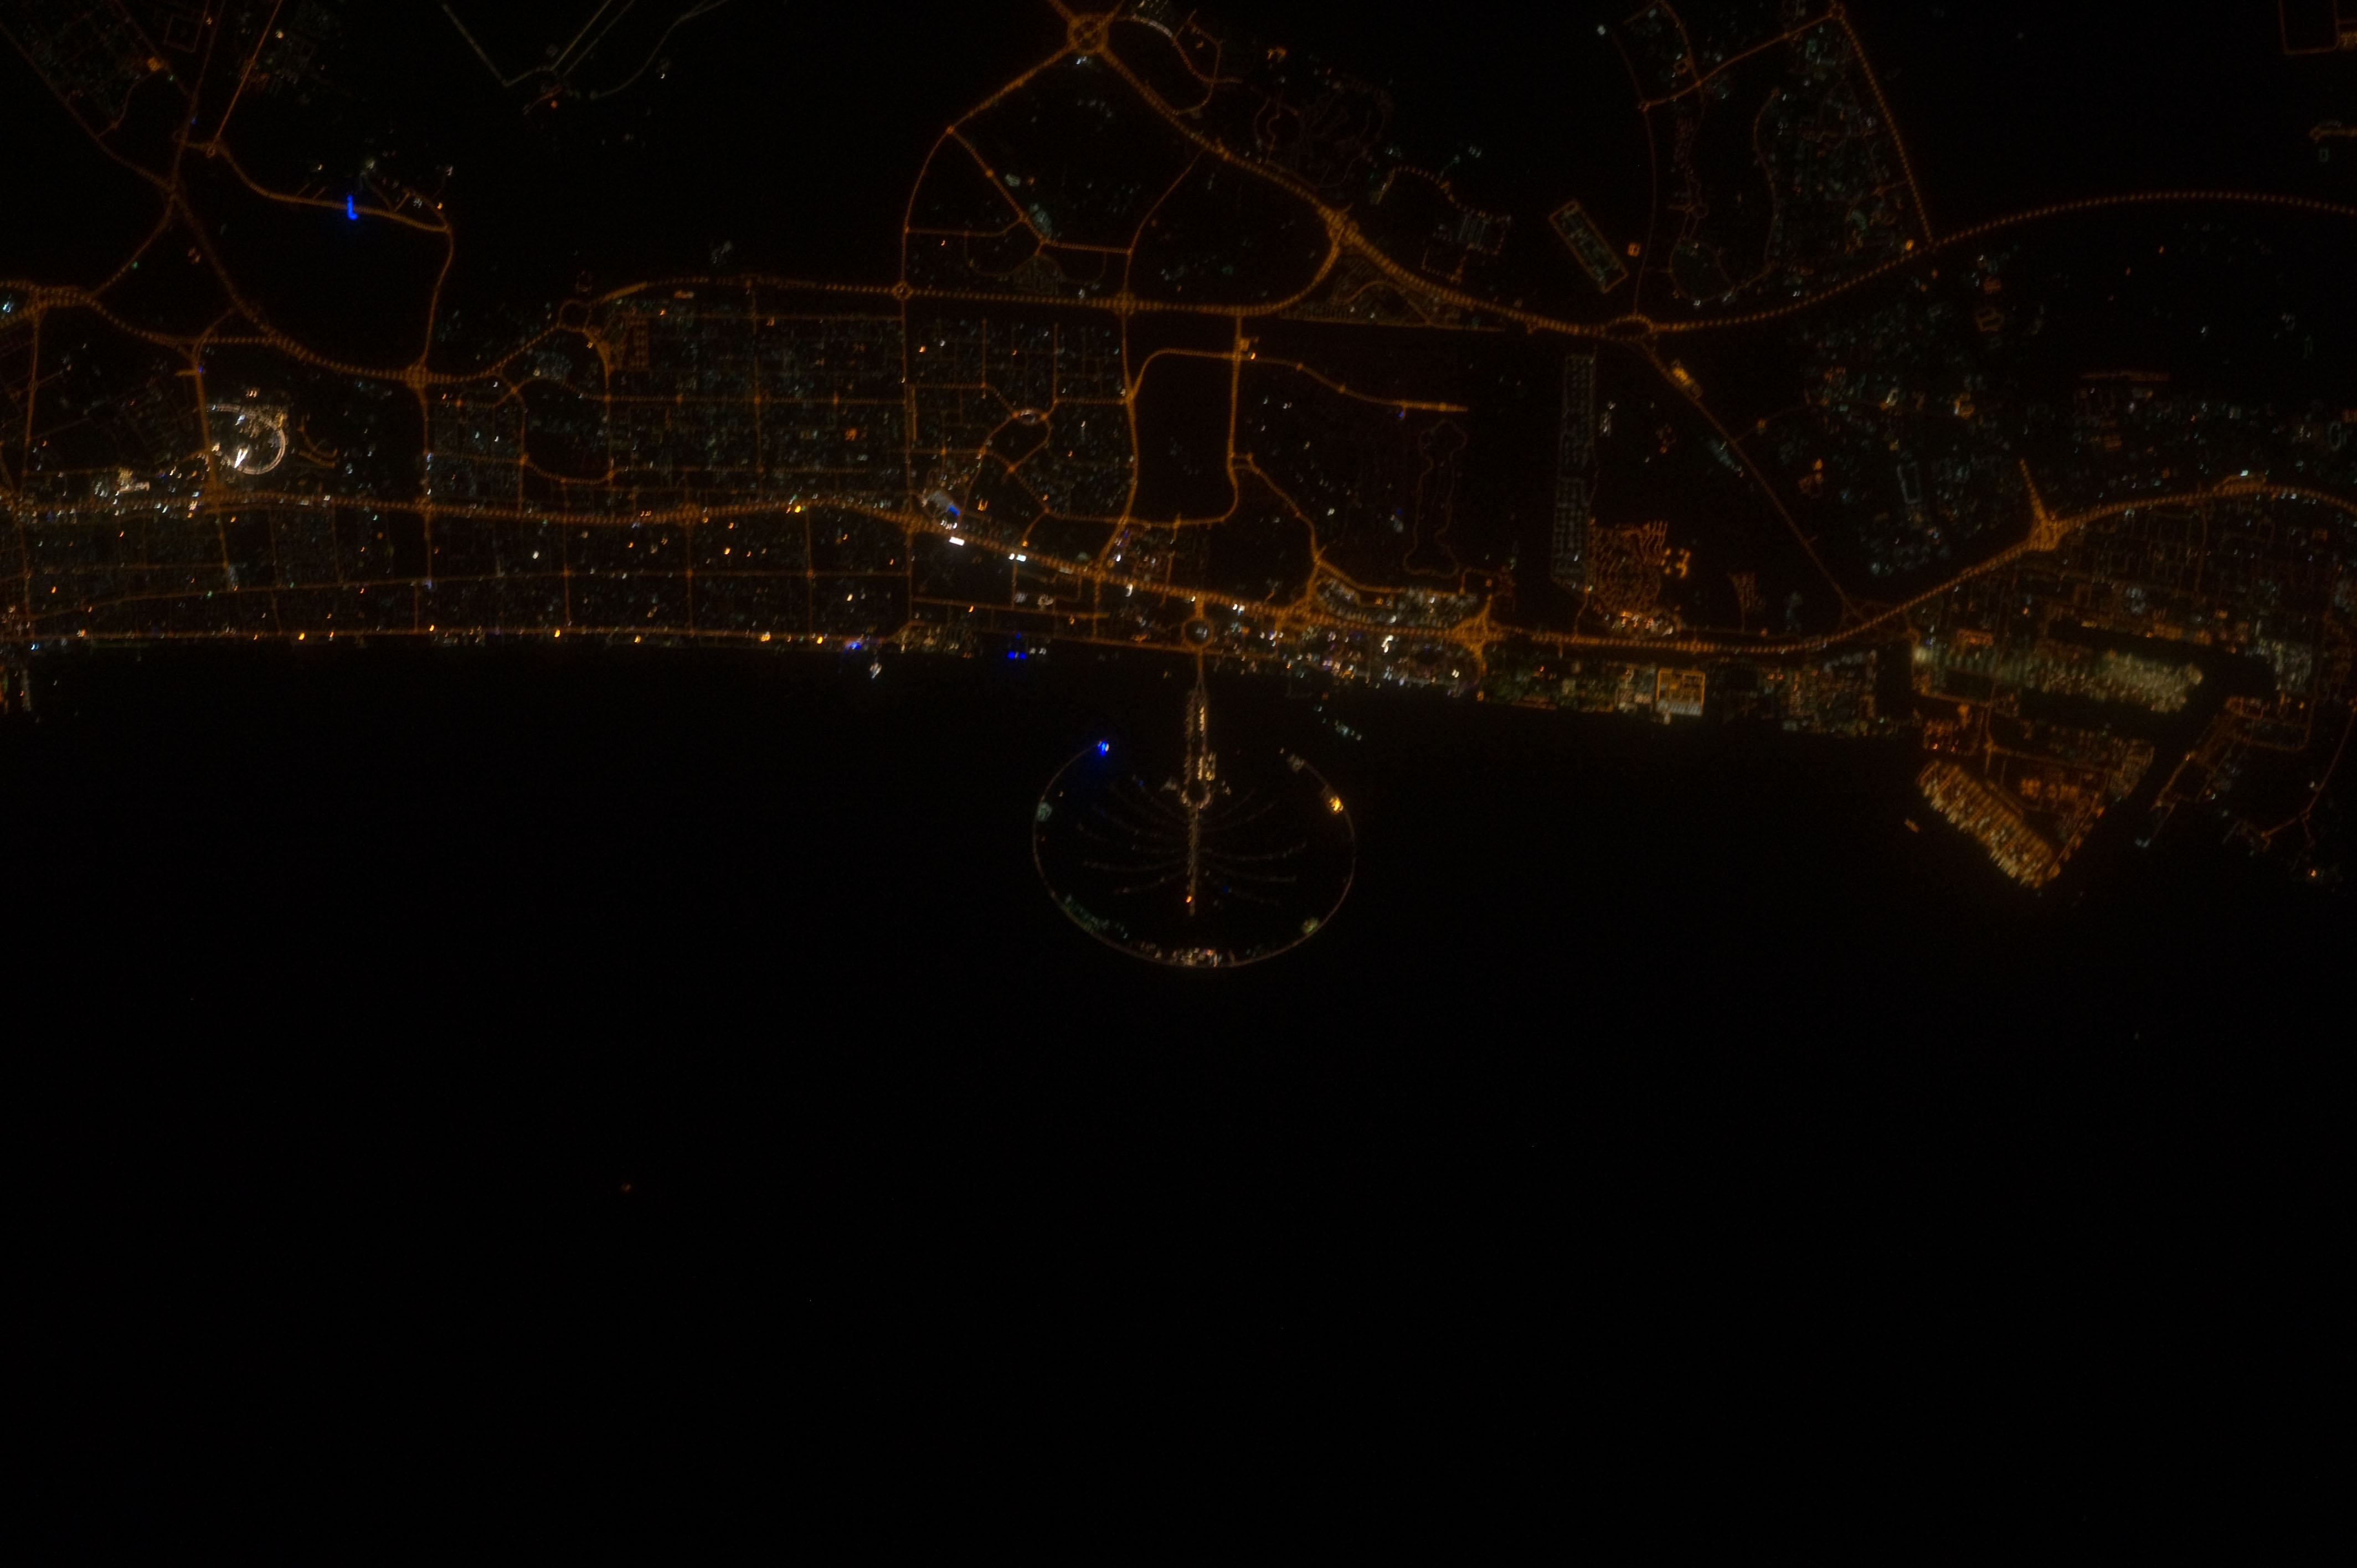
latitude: 25.1
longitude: 55.1
